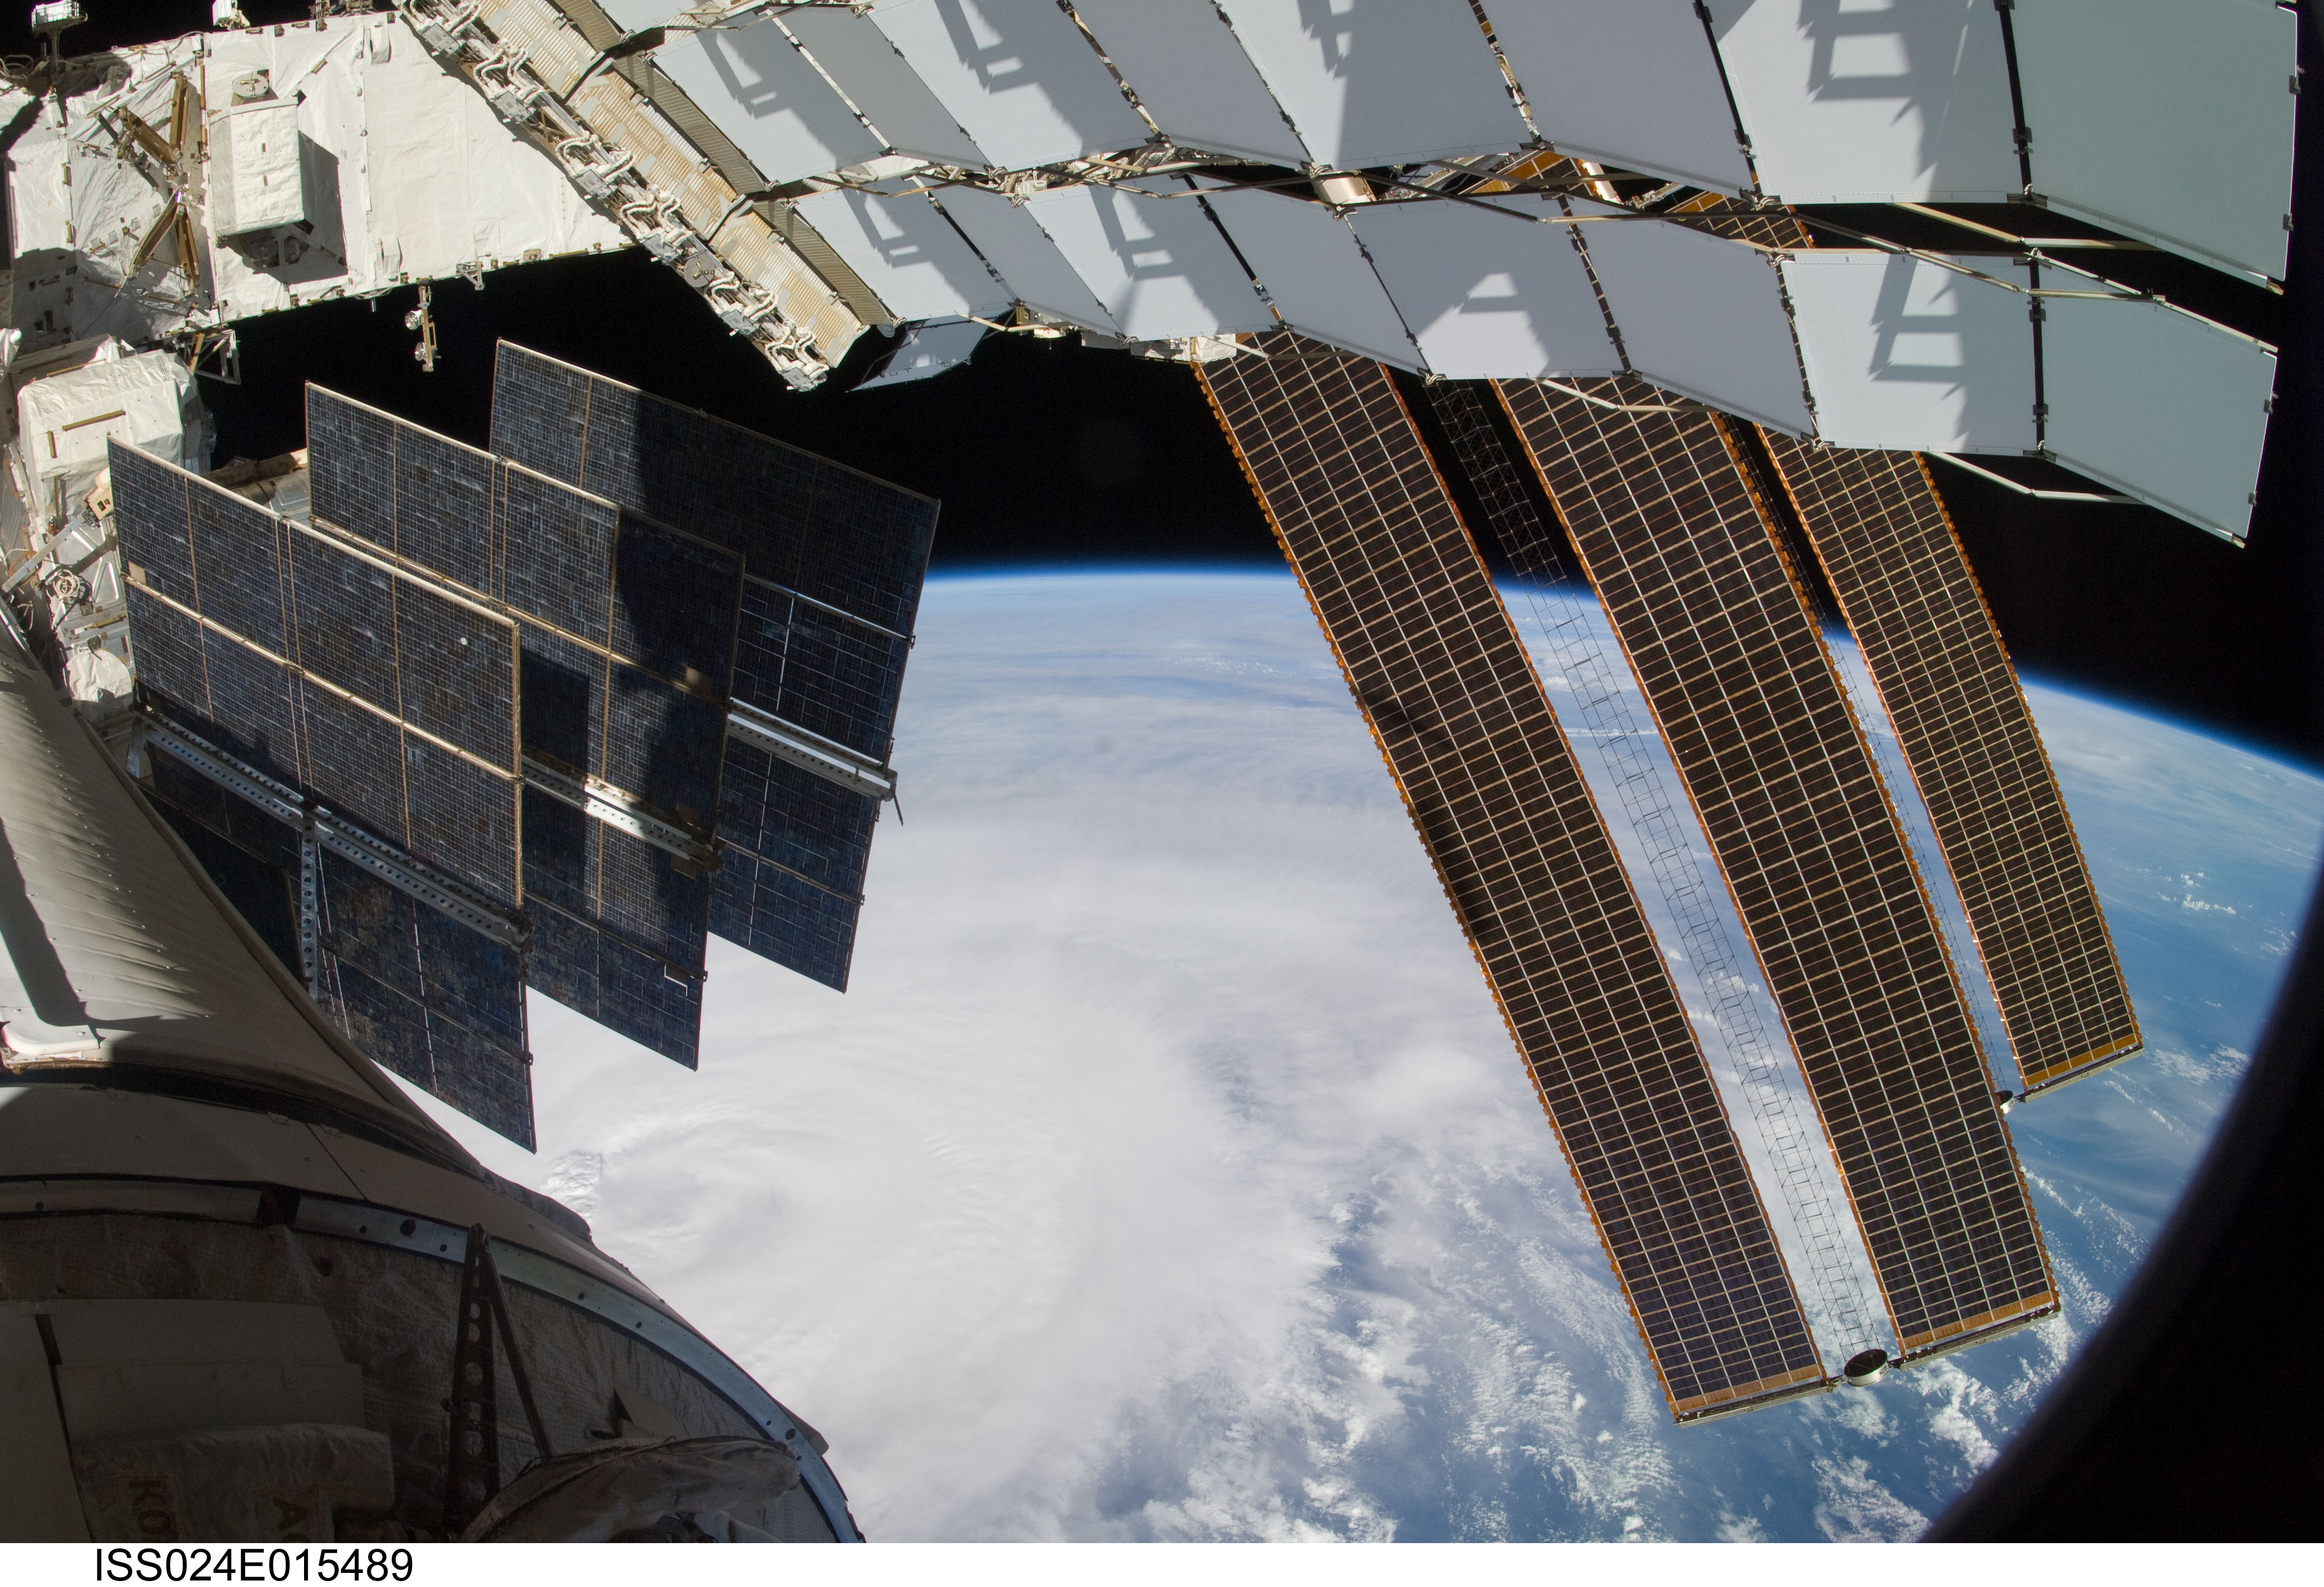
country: ATLANTIC OCEAN
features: PAN-HURRICANE EARL, EYE, BANDS, OUTFLOW, ISS
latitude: 32.5
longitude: -75.0
